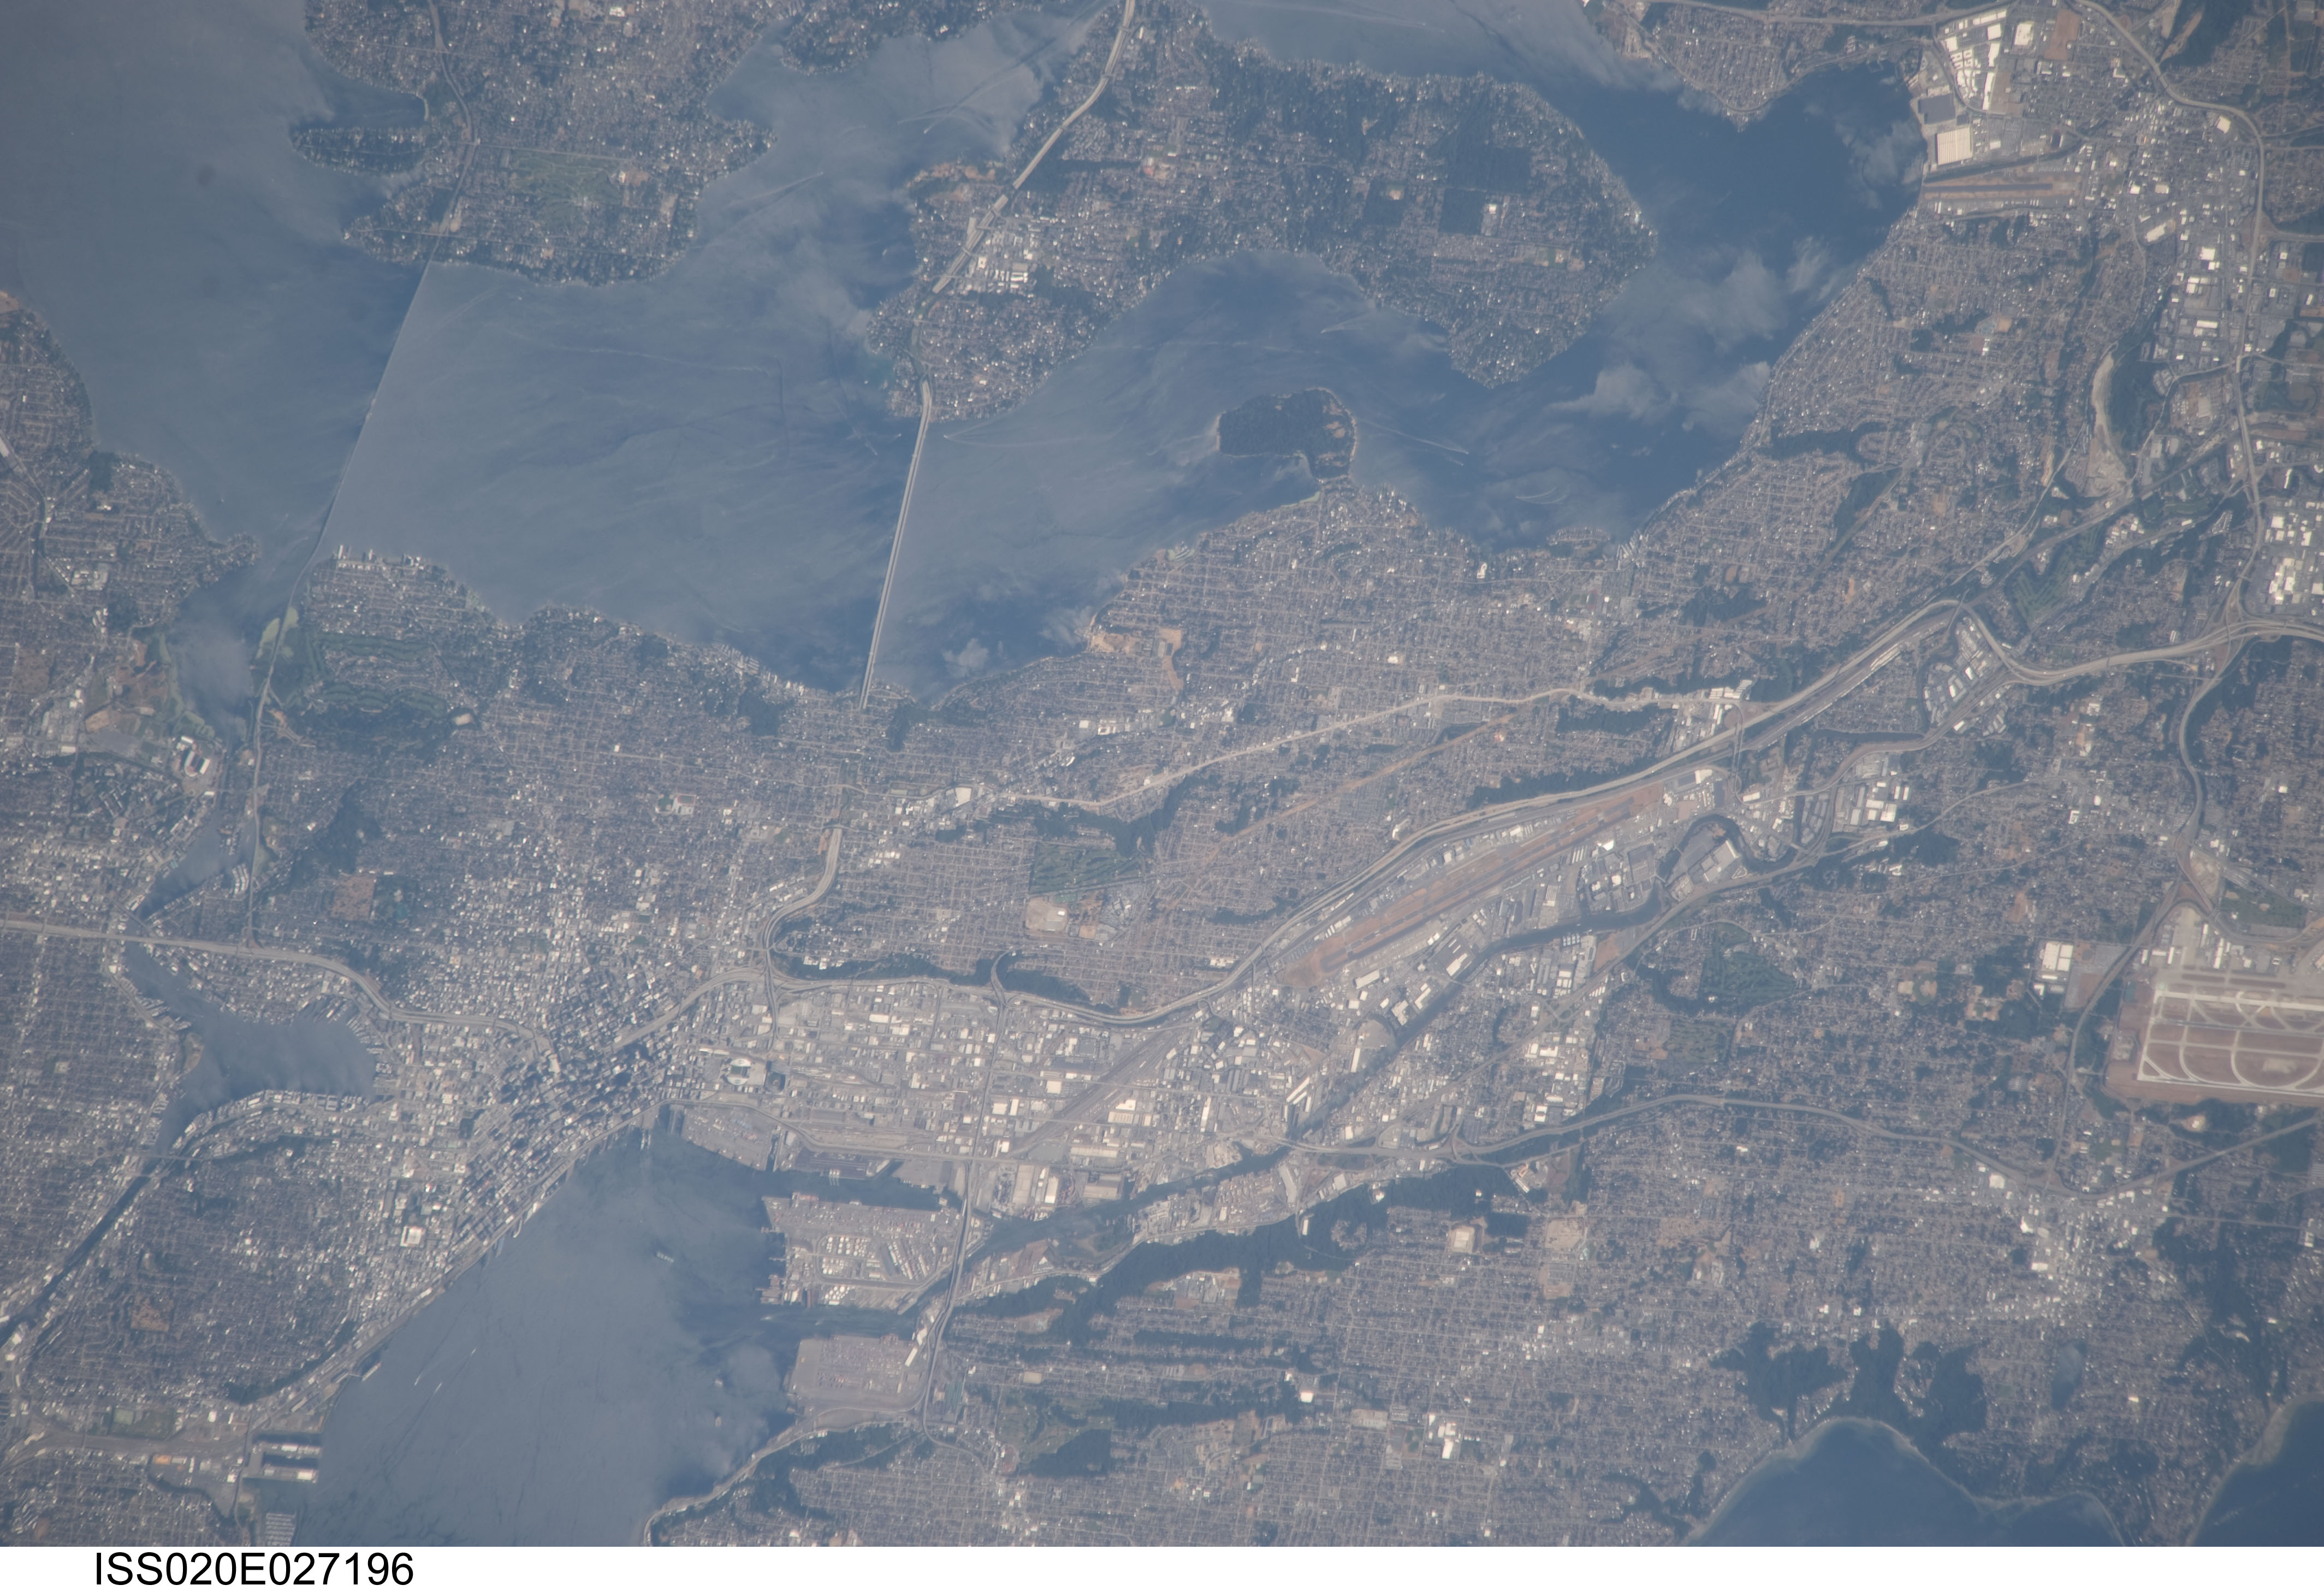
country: USA-WASHINGTON
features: SEATTLE, ELLIOT B., L. WASHINGTON, MERCER I.
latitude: 47.6
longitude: -122.3
